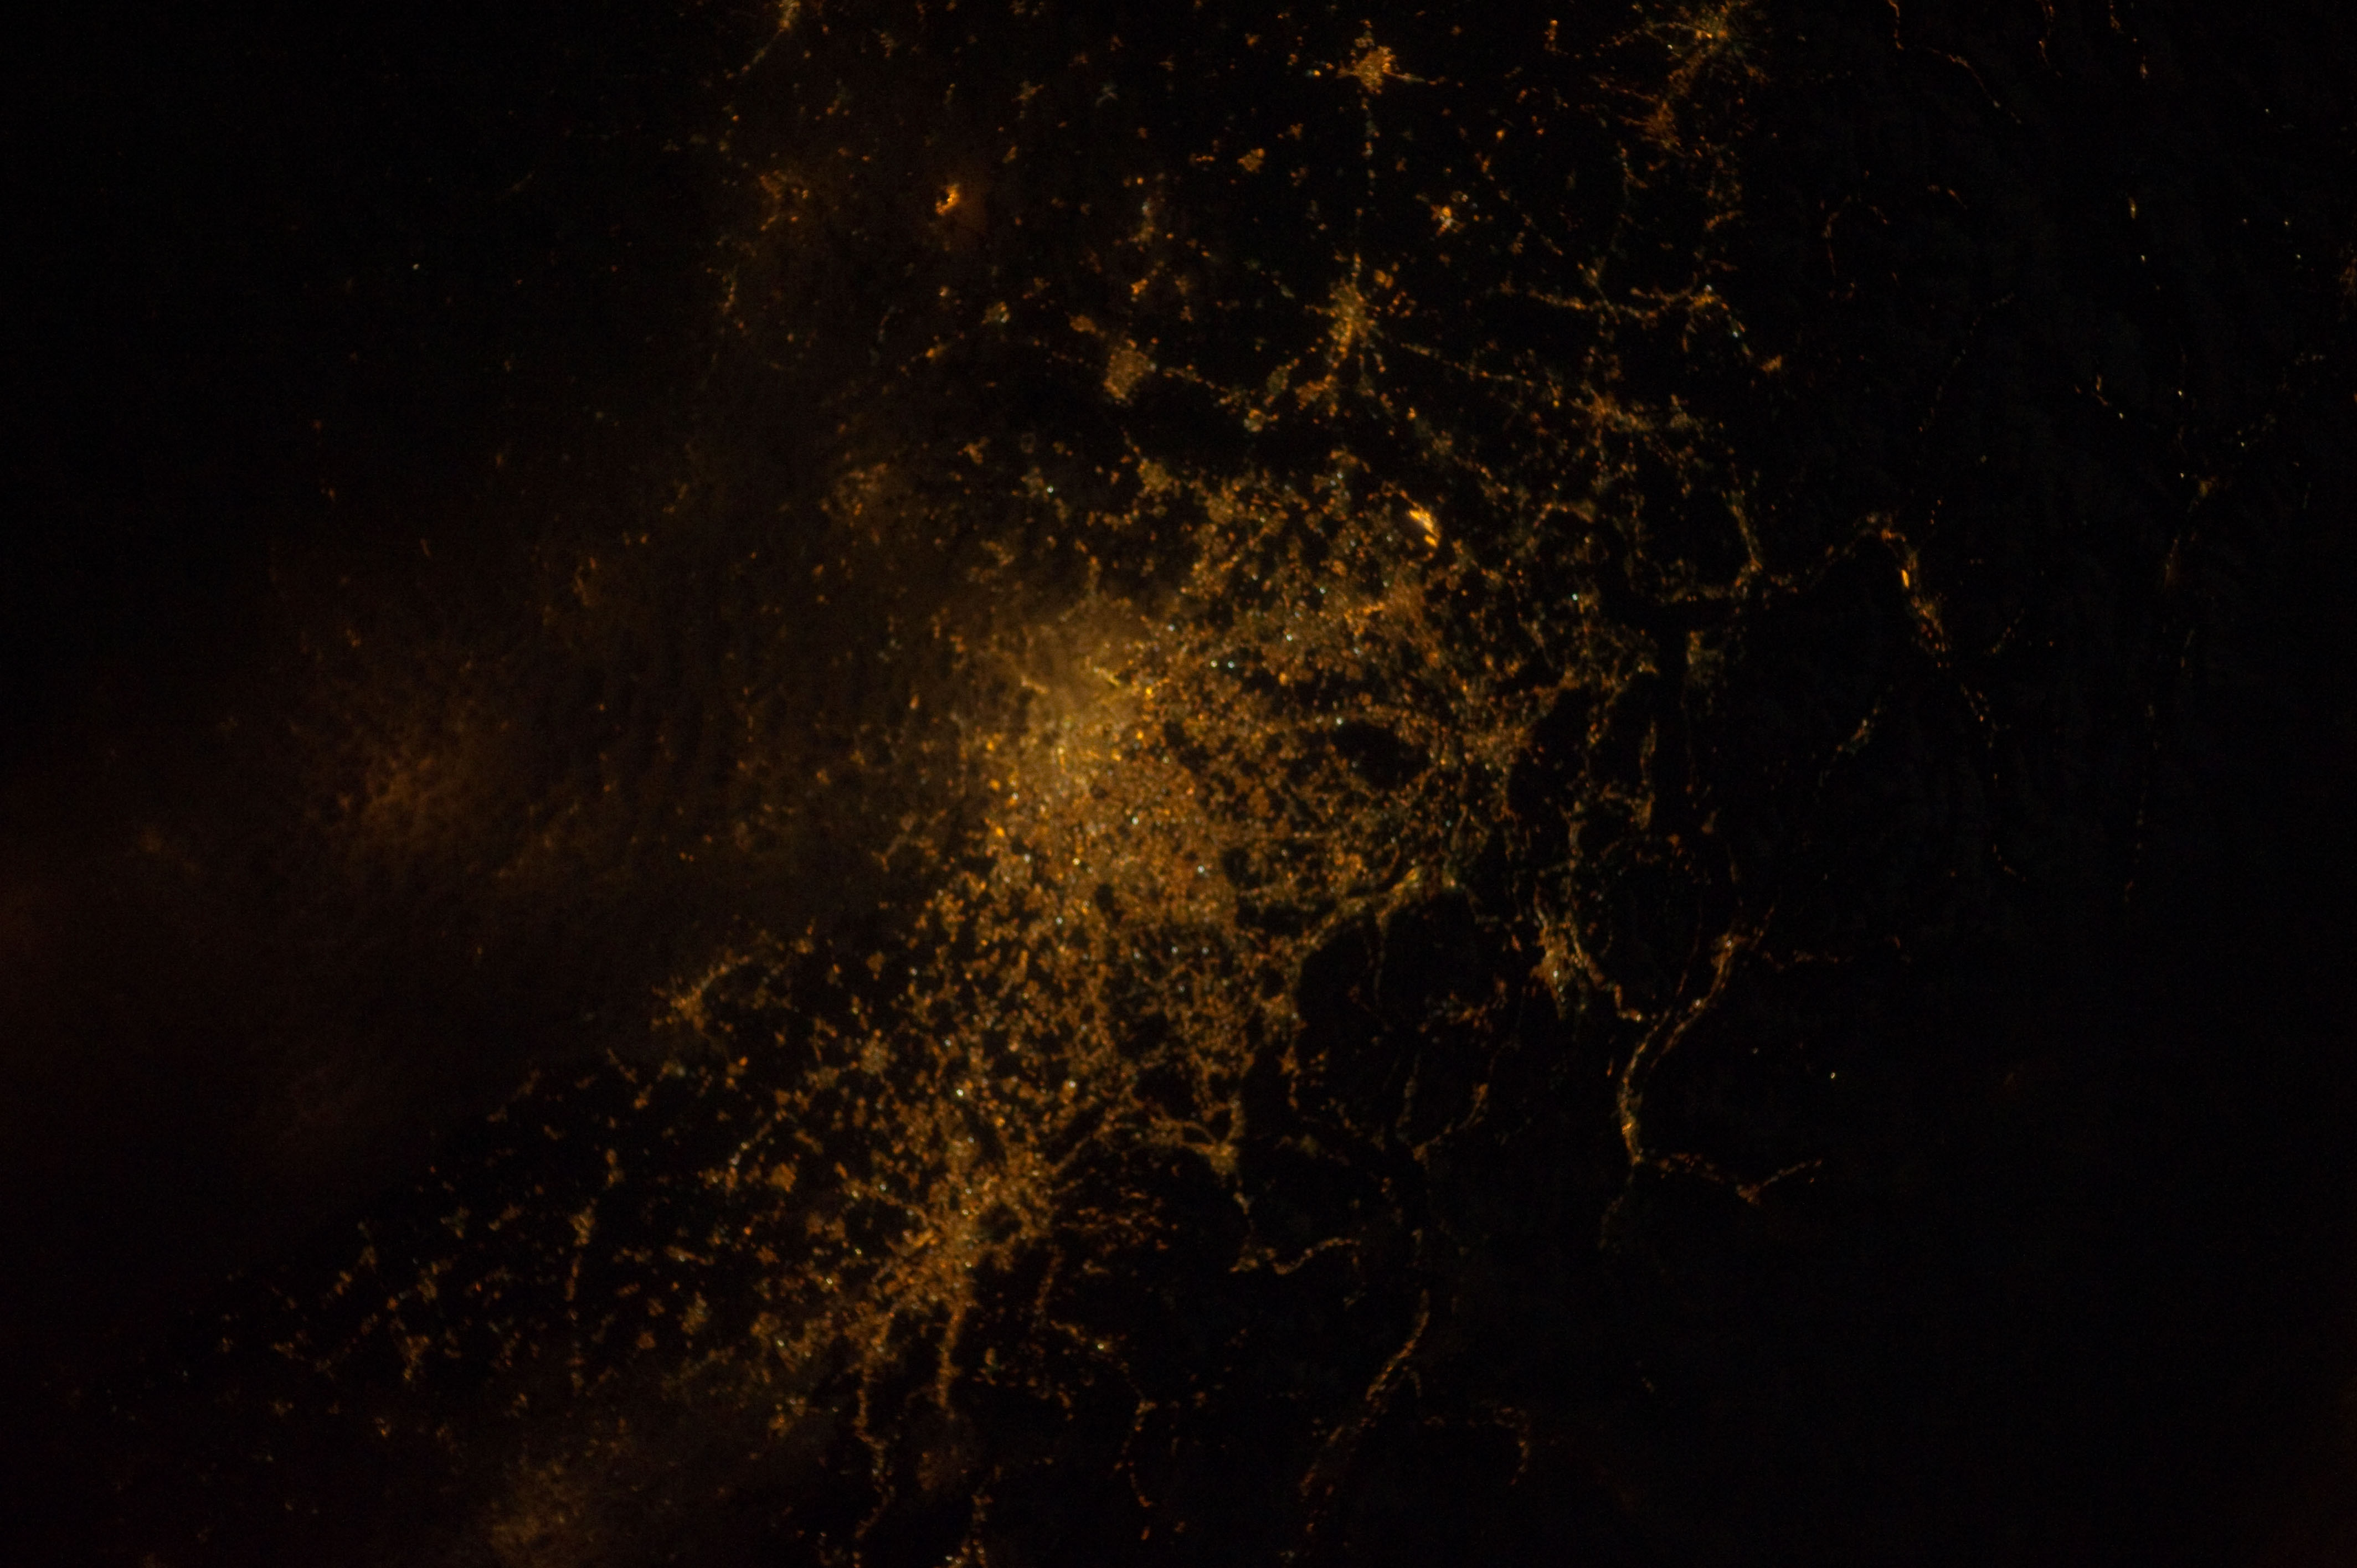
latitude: 42.2
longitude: 10.6
